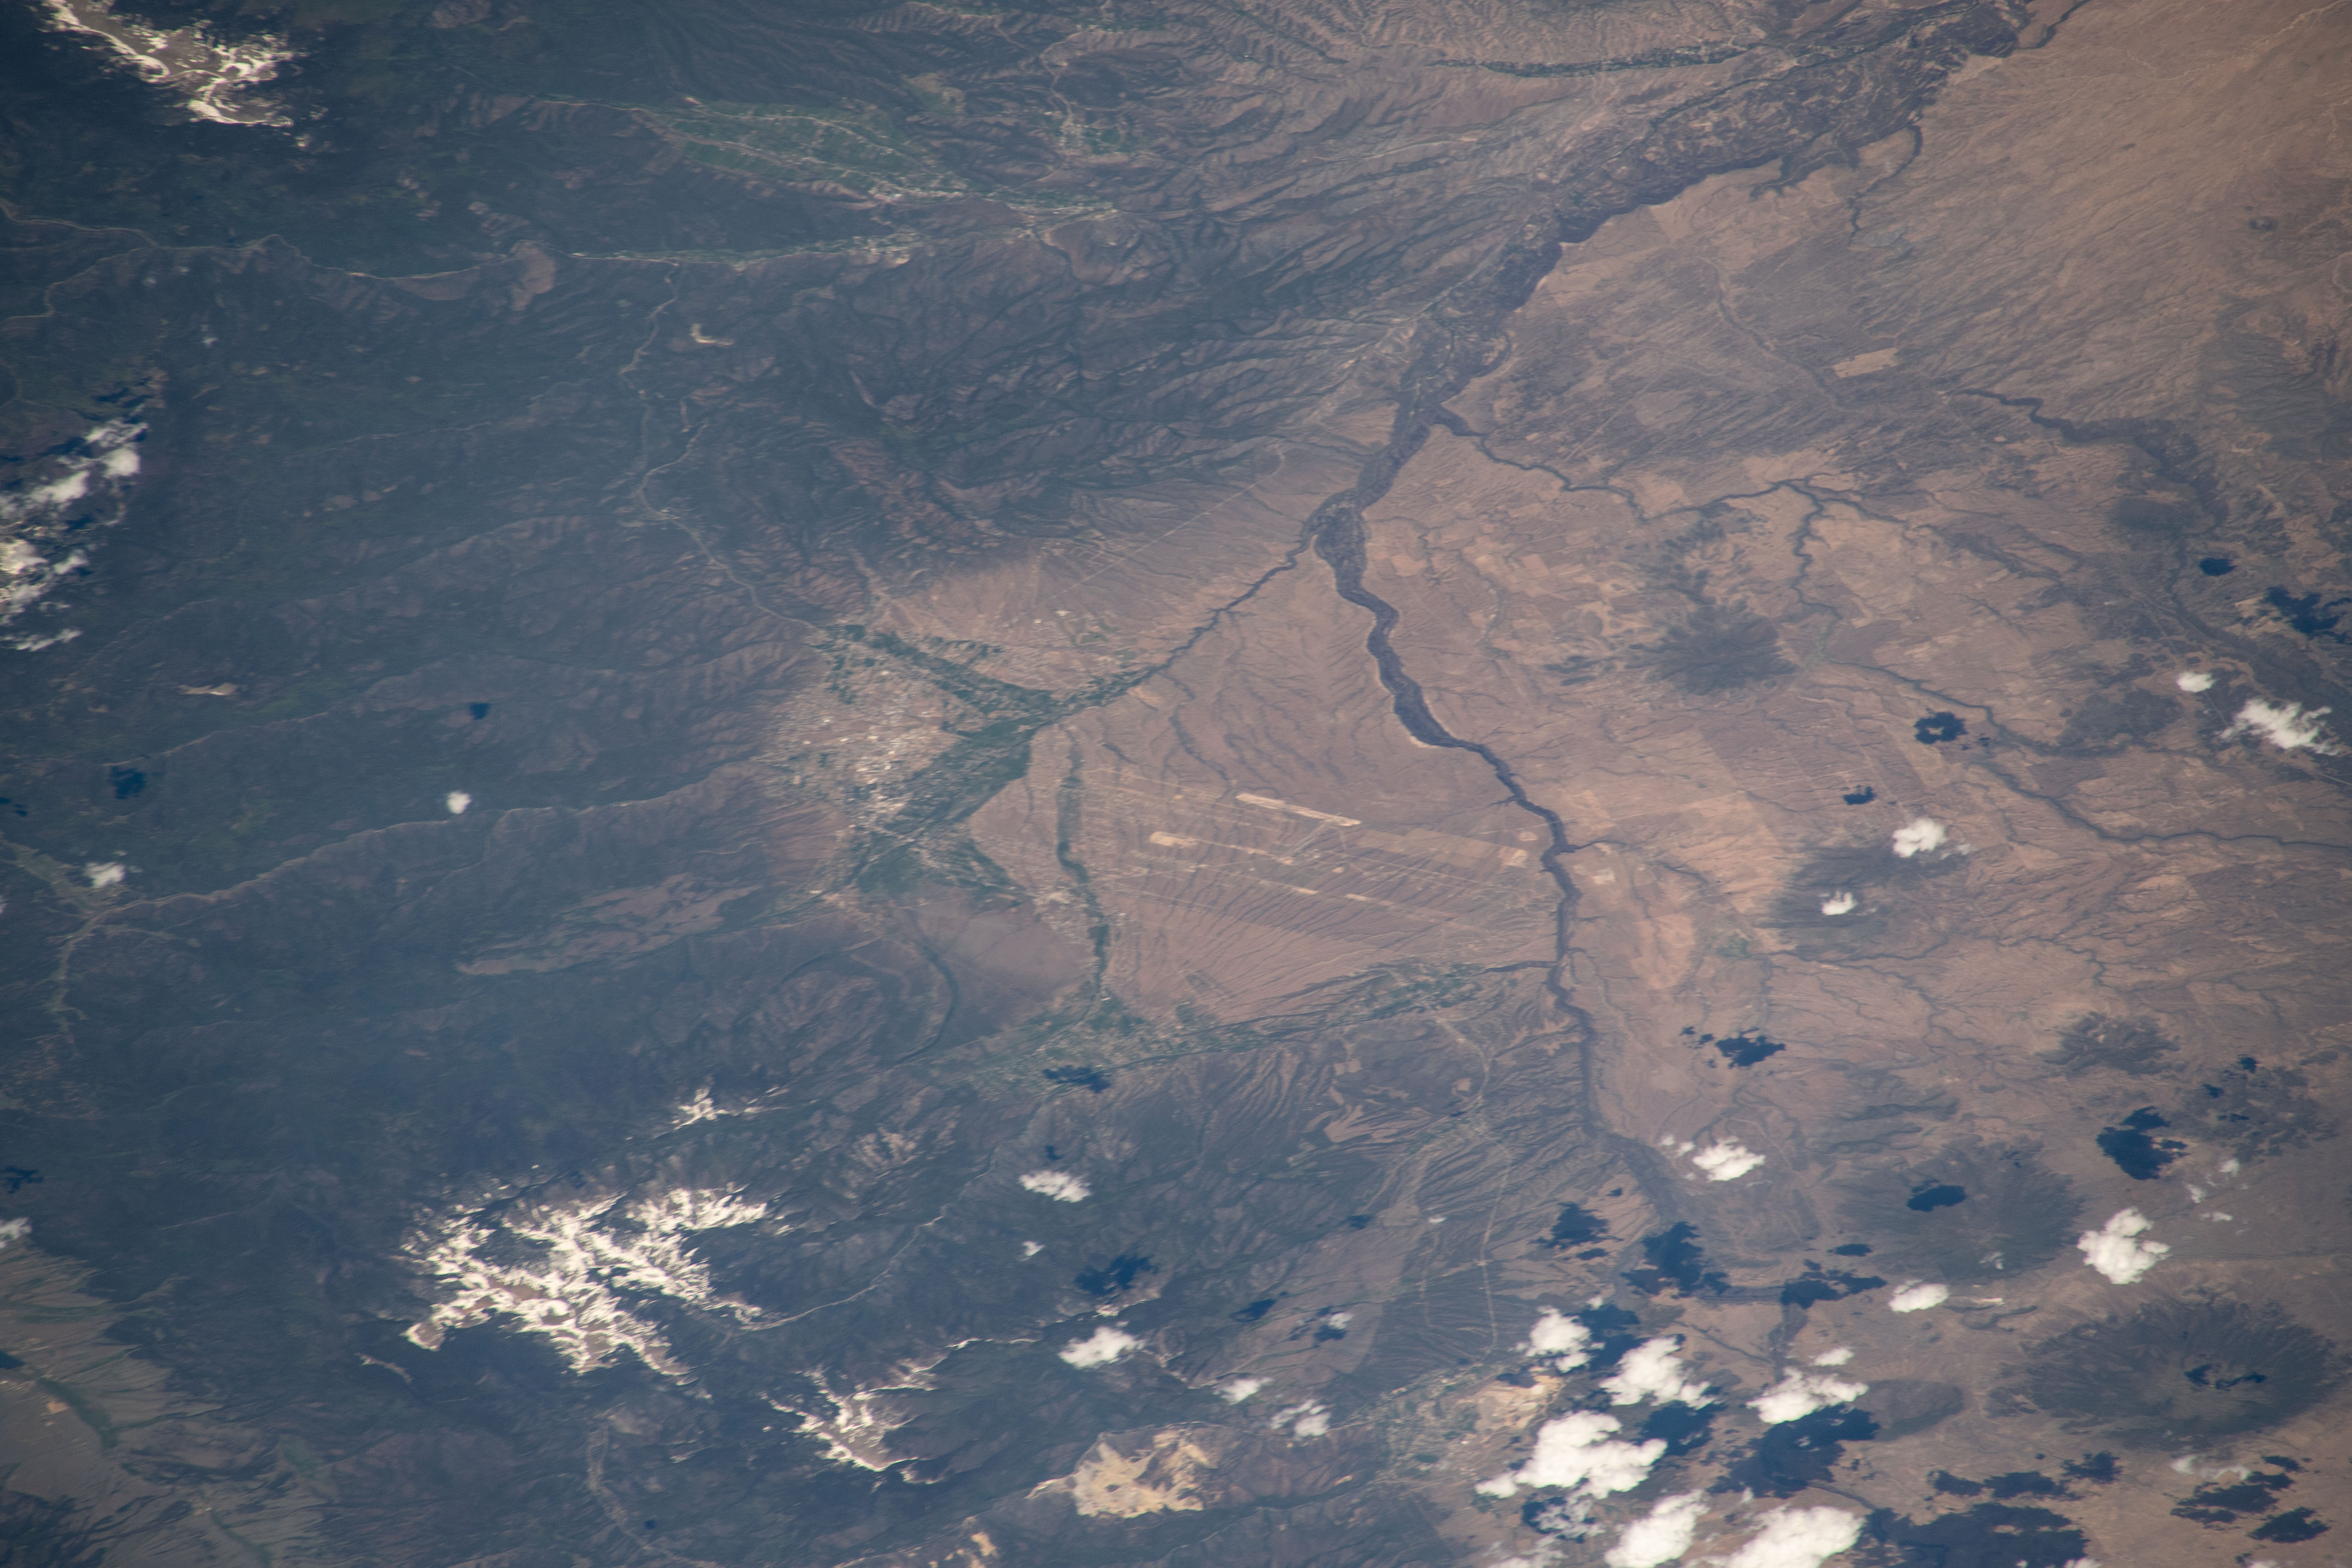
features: ARROYO HONDO,NEW MEXICO,TAOS PUEBLO,CARSON,CERRO VISTA,RANCHOS DE TAOS,ARROYO SECO,SHADY BROOK,TAOS
